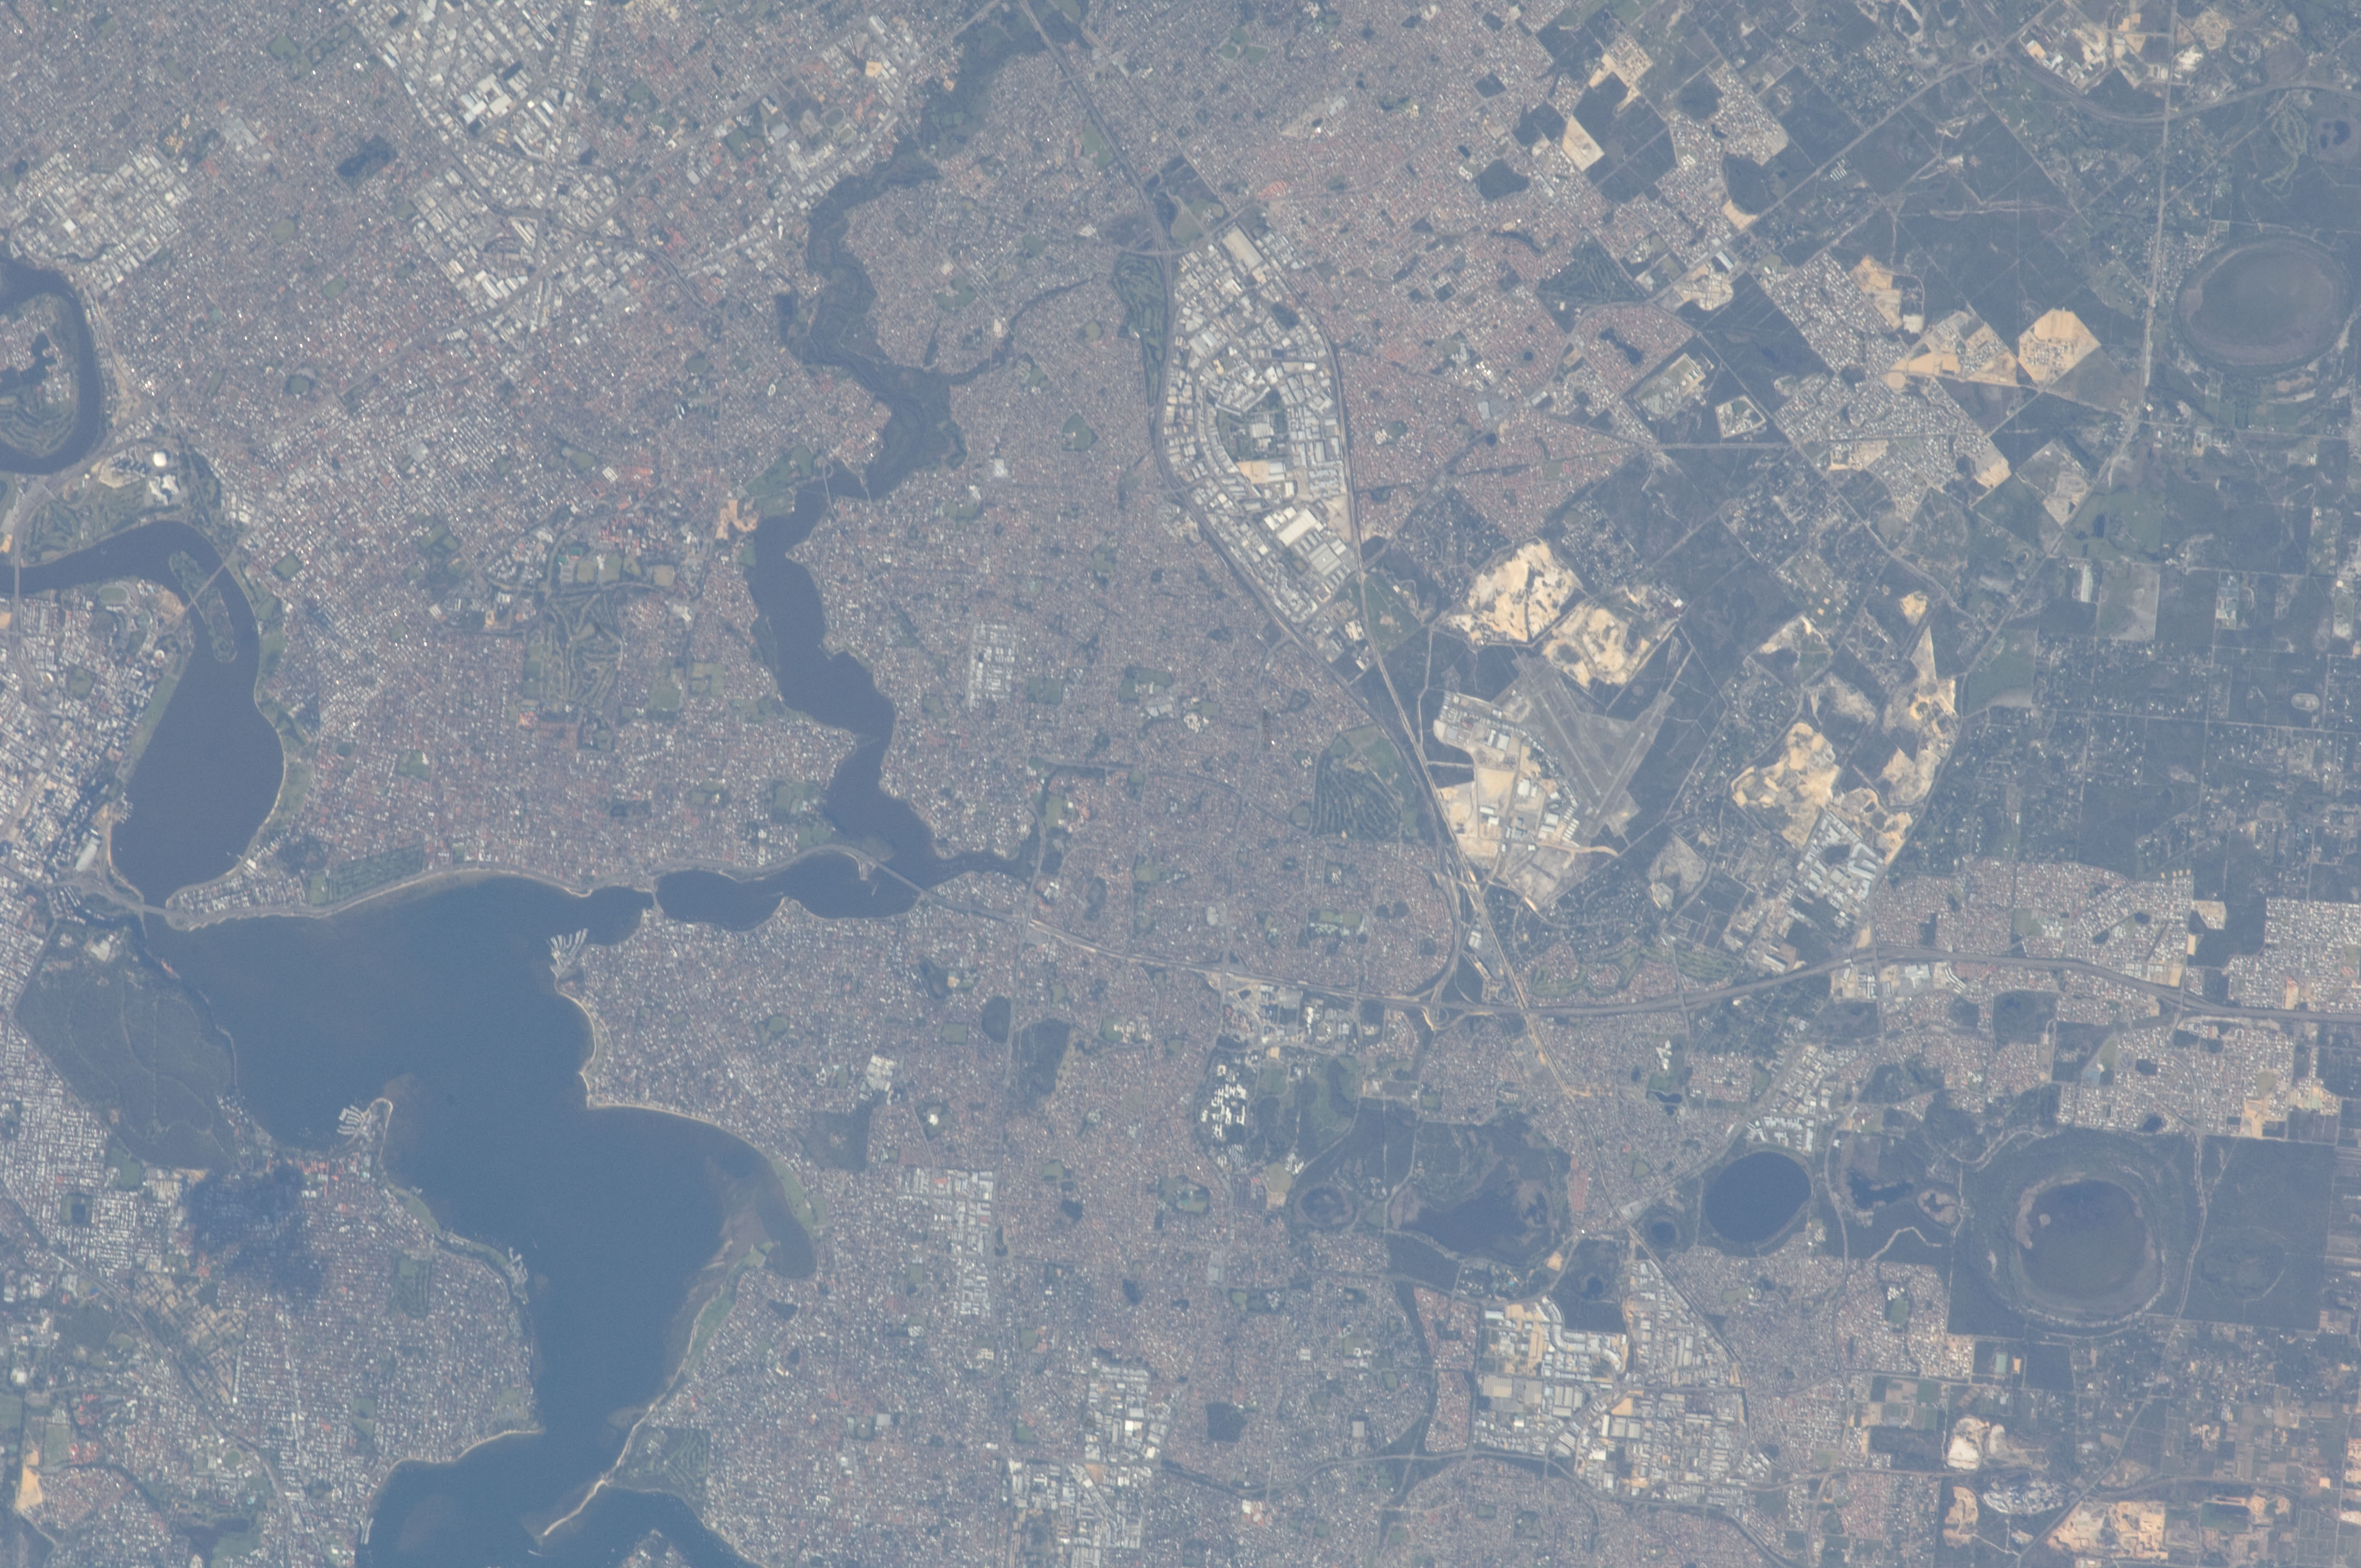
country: AUSTRALIA-WA
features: S. PERTH, SUBURBS, SWAN R. EST., CANNING R., THOMSONS L., FORRESTDALE L.
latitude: -32.0
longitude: 115.9
